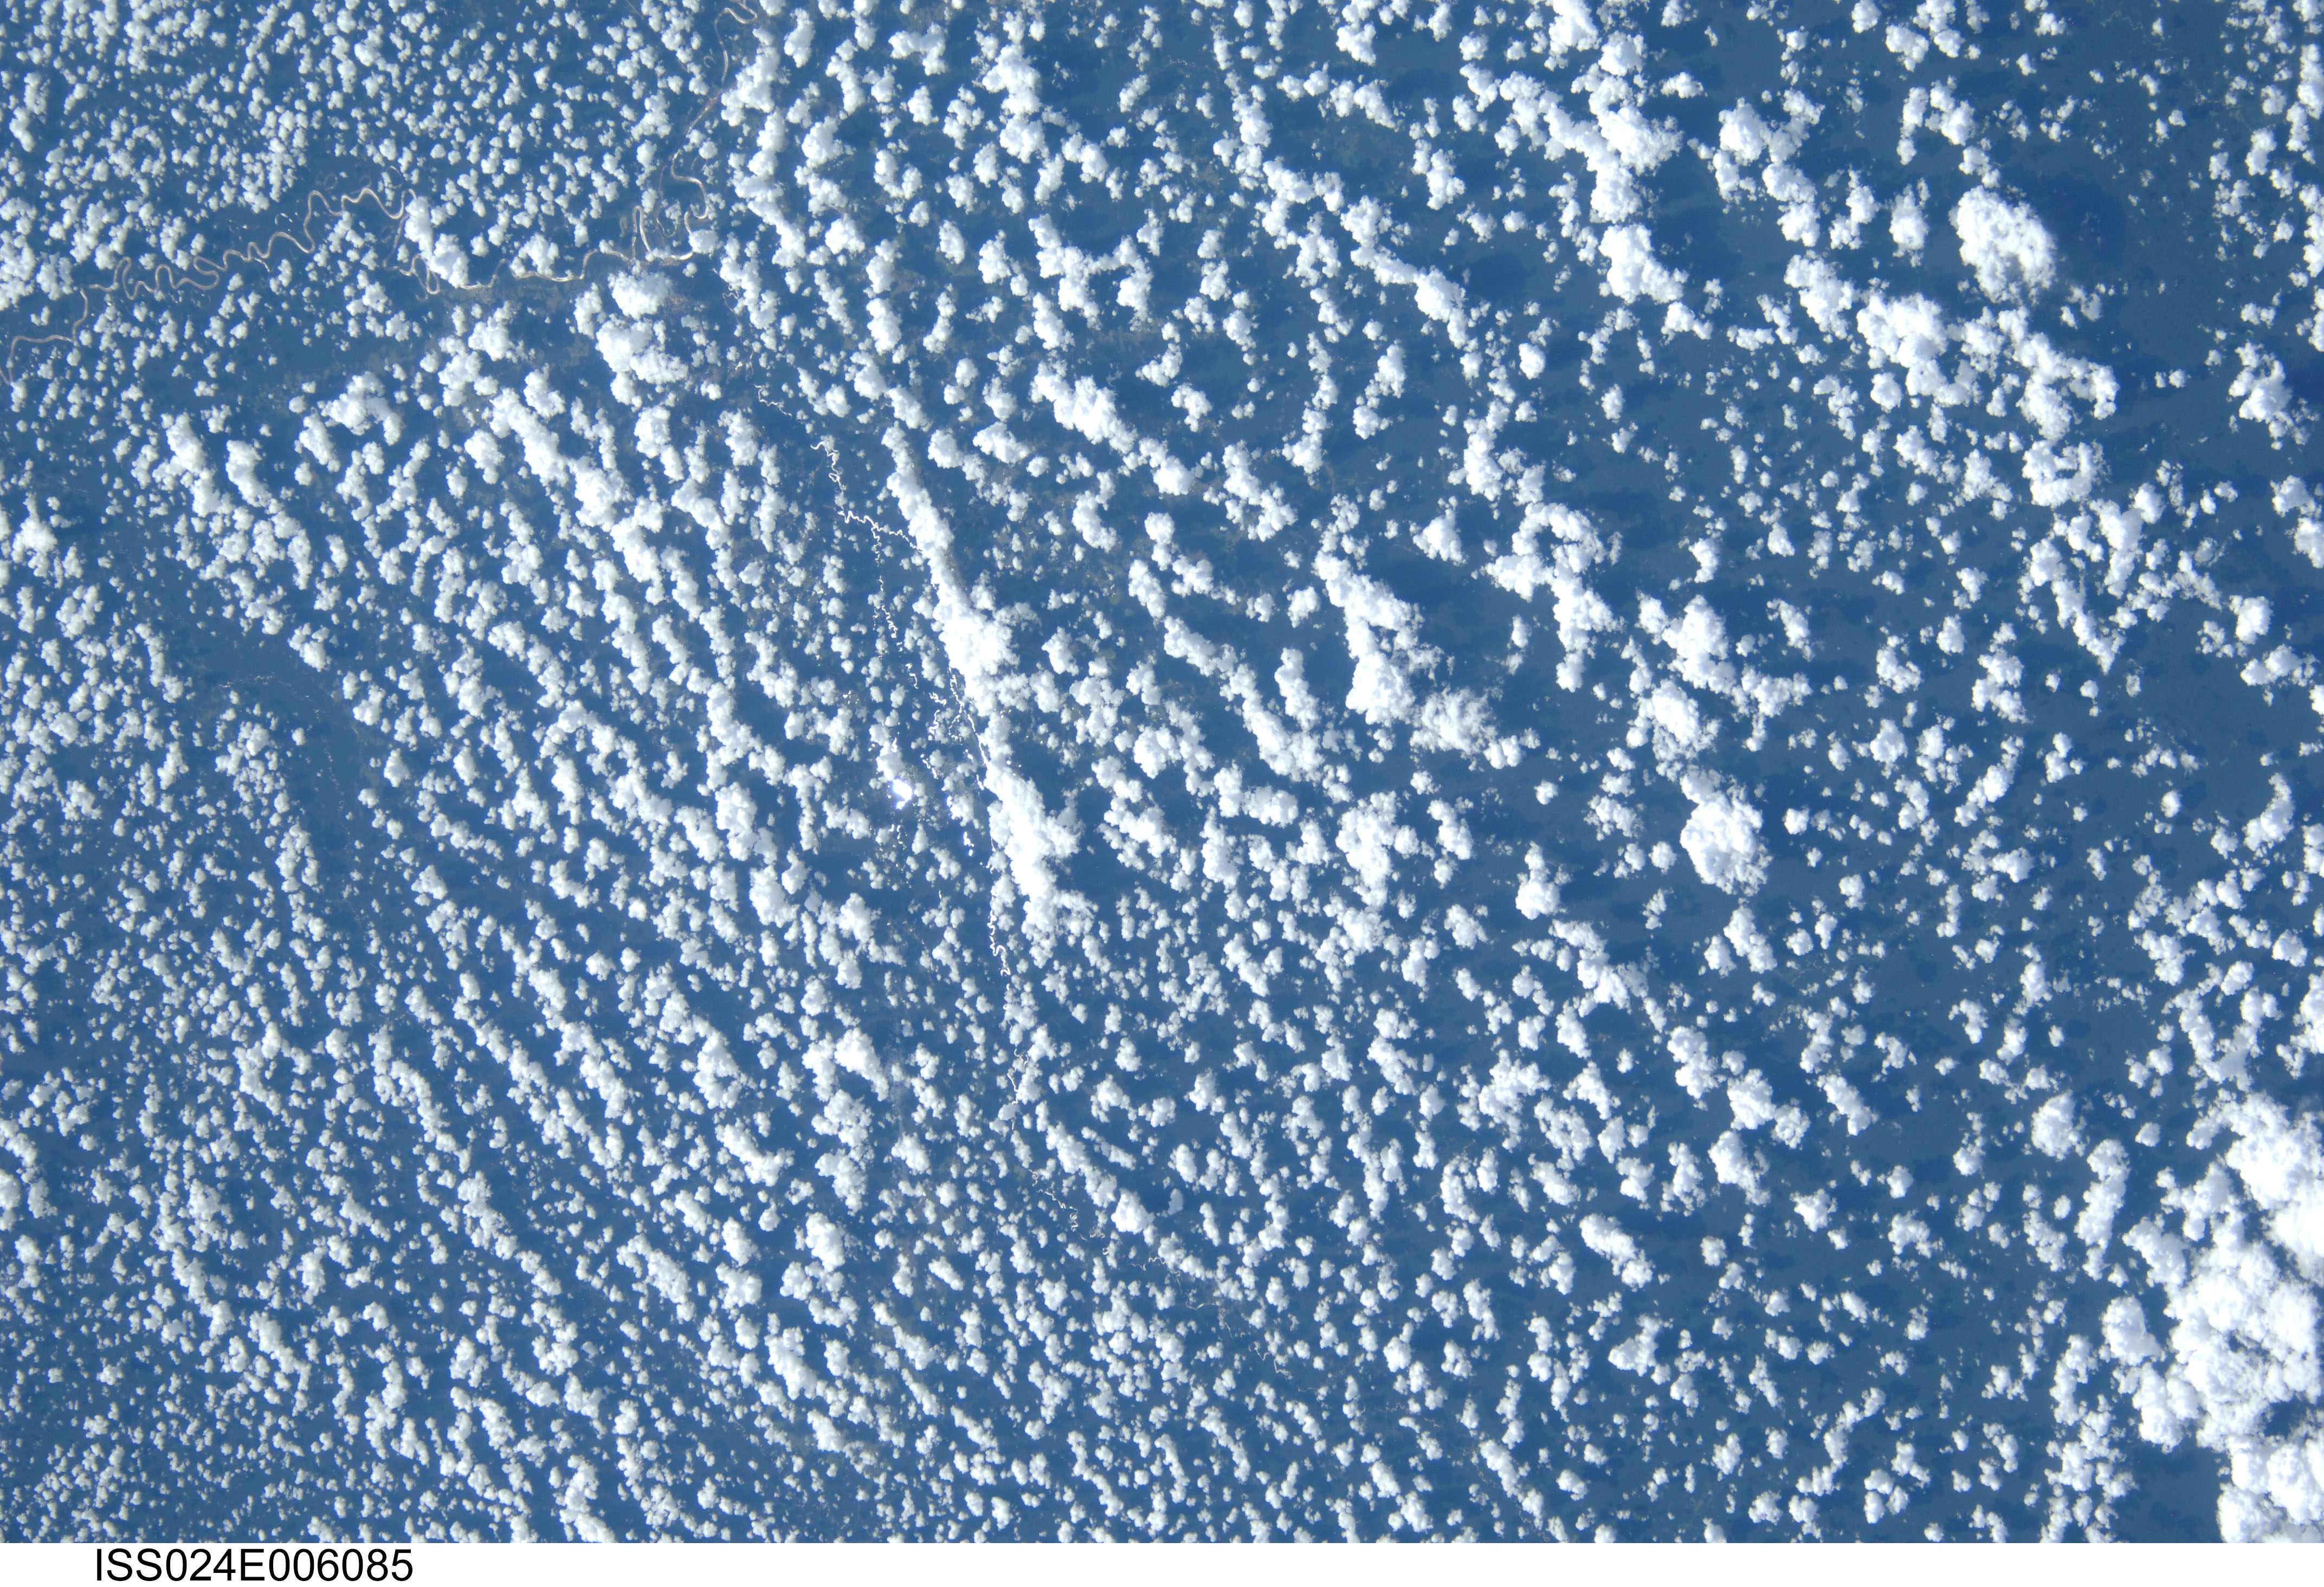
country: BRAZIL
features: MOA RIVER, JURUA RIVER, GLINT, CRUSEIRO DO SUL AREA
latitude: -7.5
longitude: -73.0
